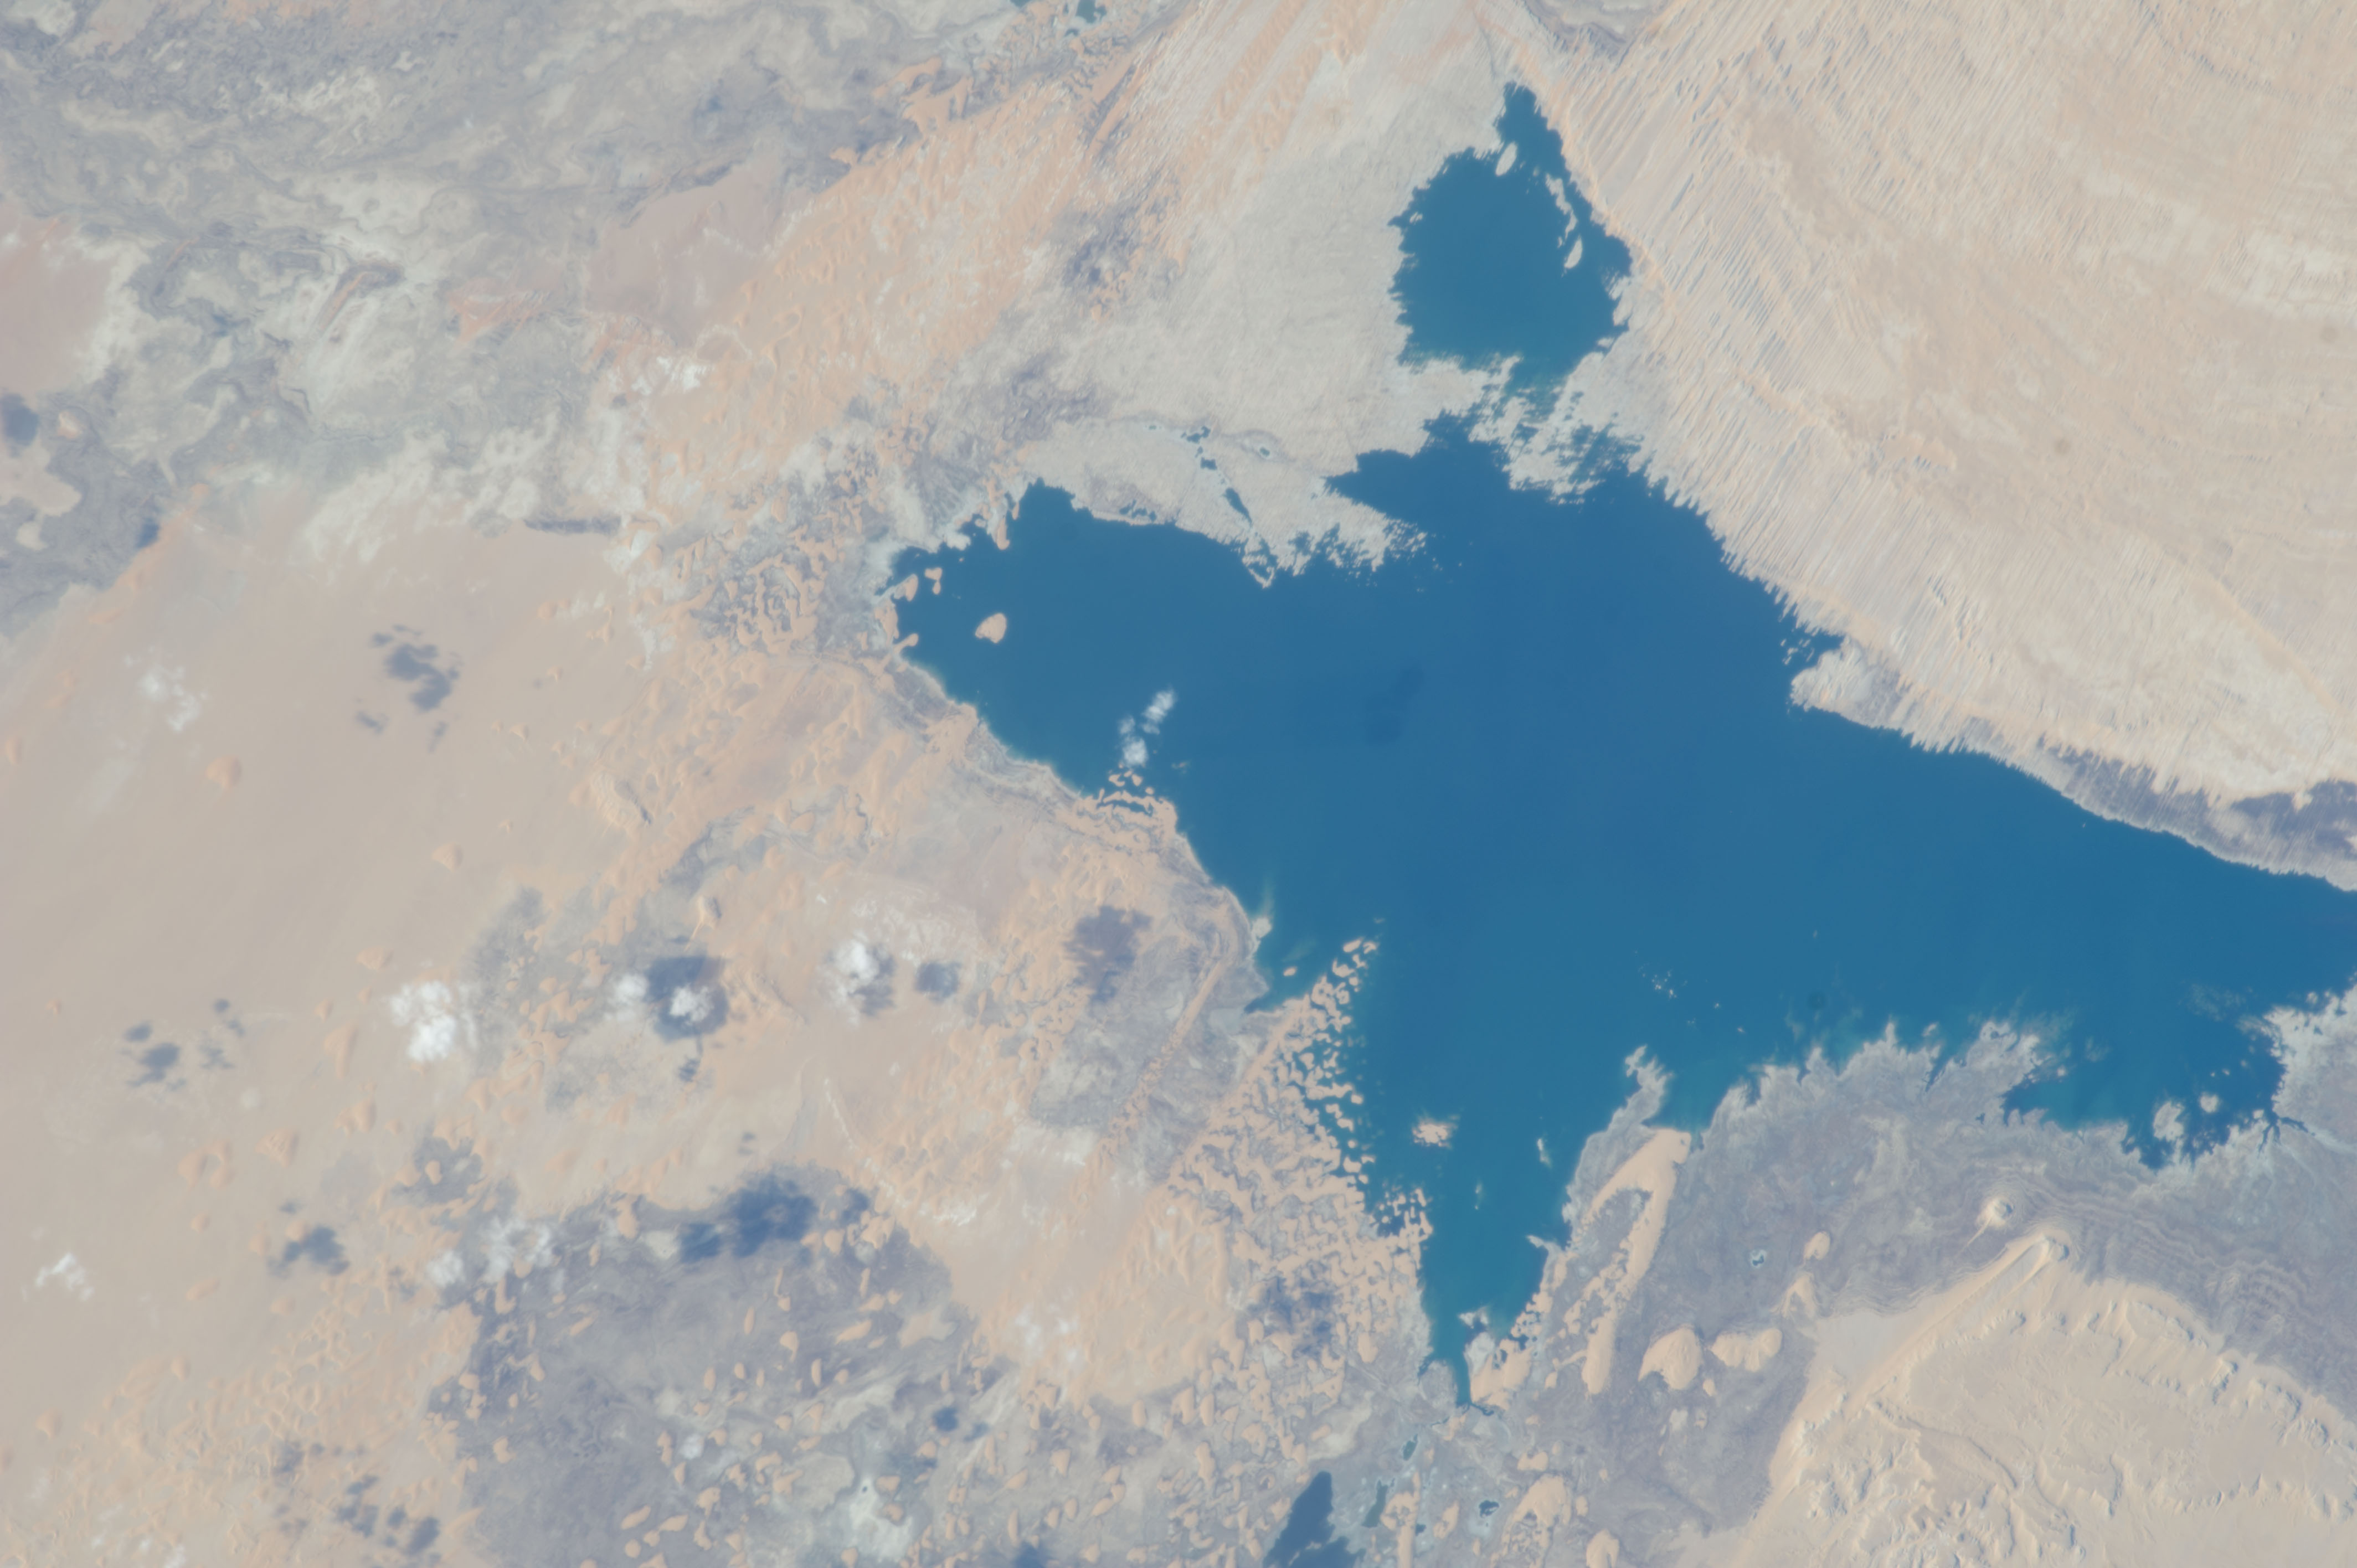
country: EGYPT
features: TOSHKA LAKES, DESERT
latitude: 23.4
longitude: 30.6
